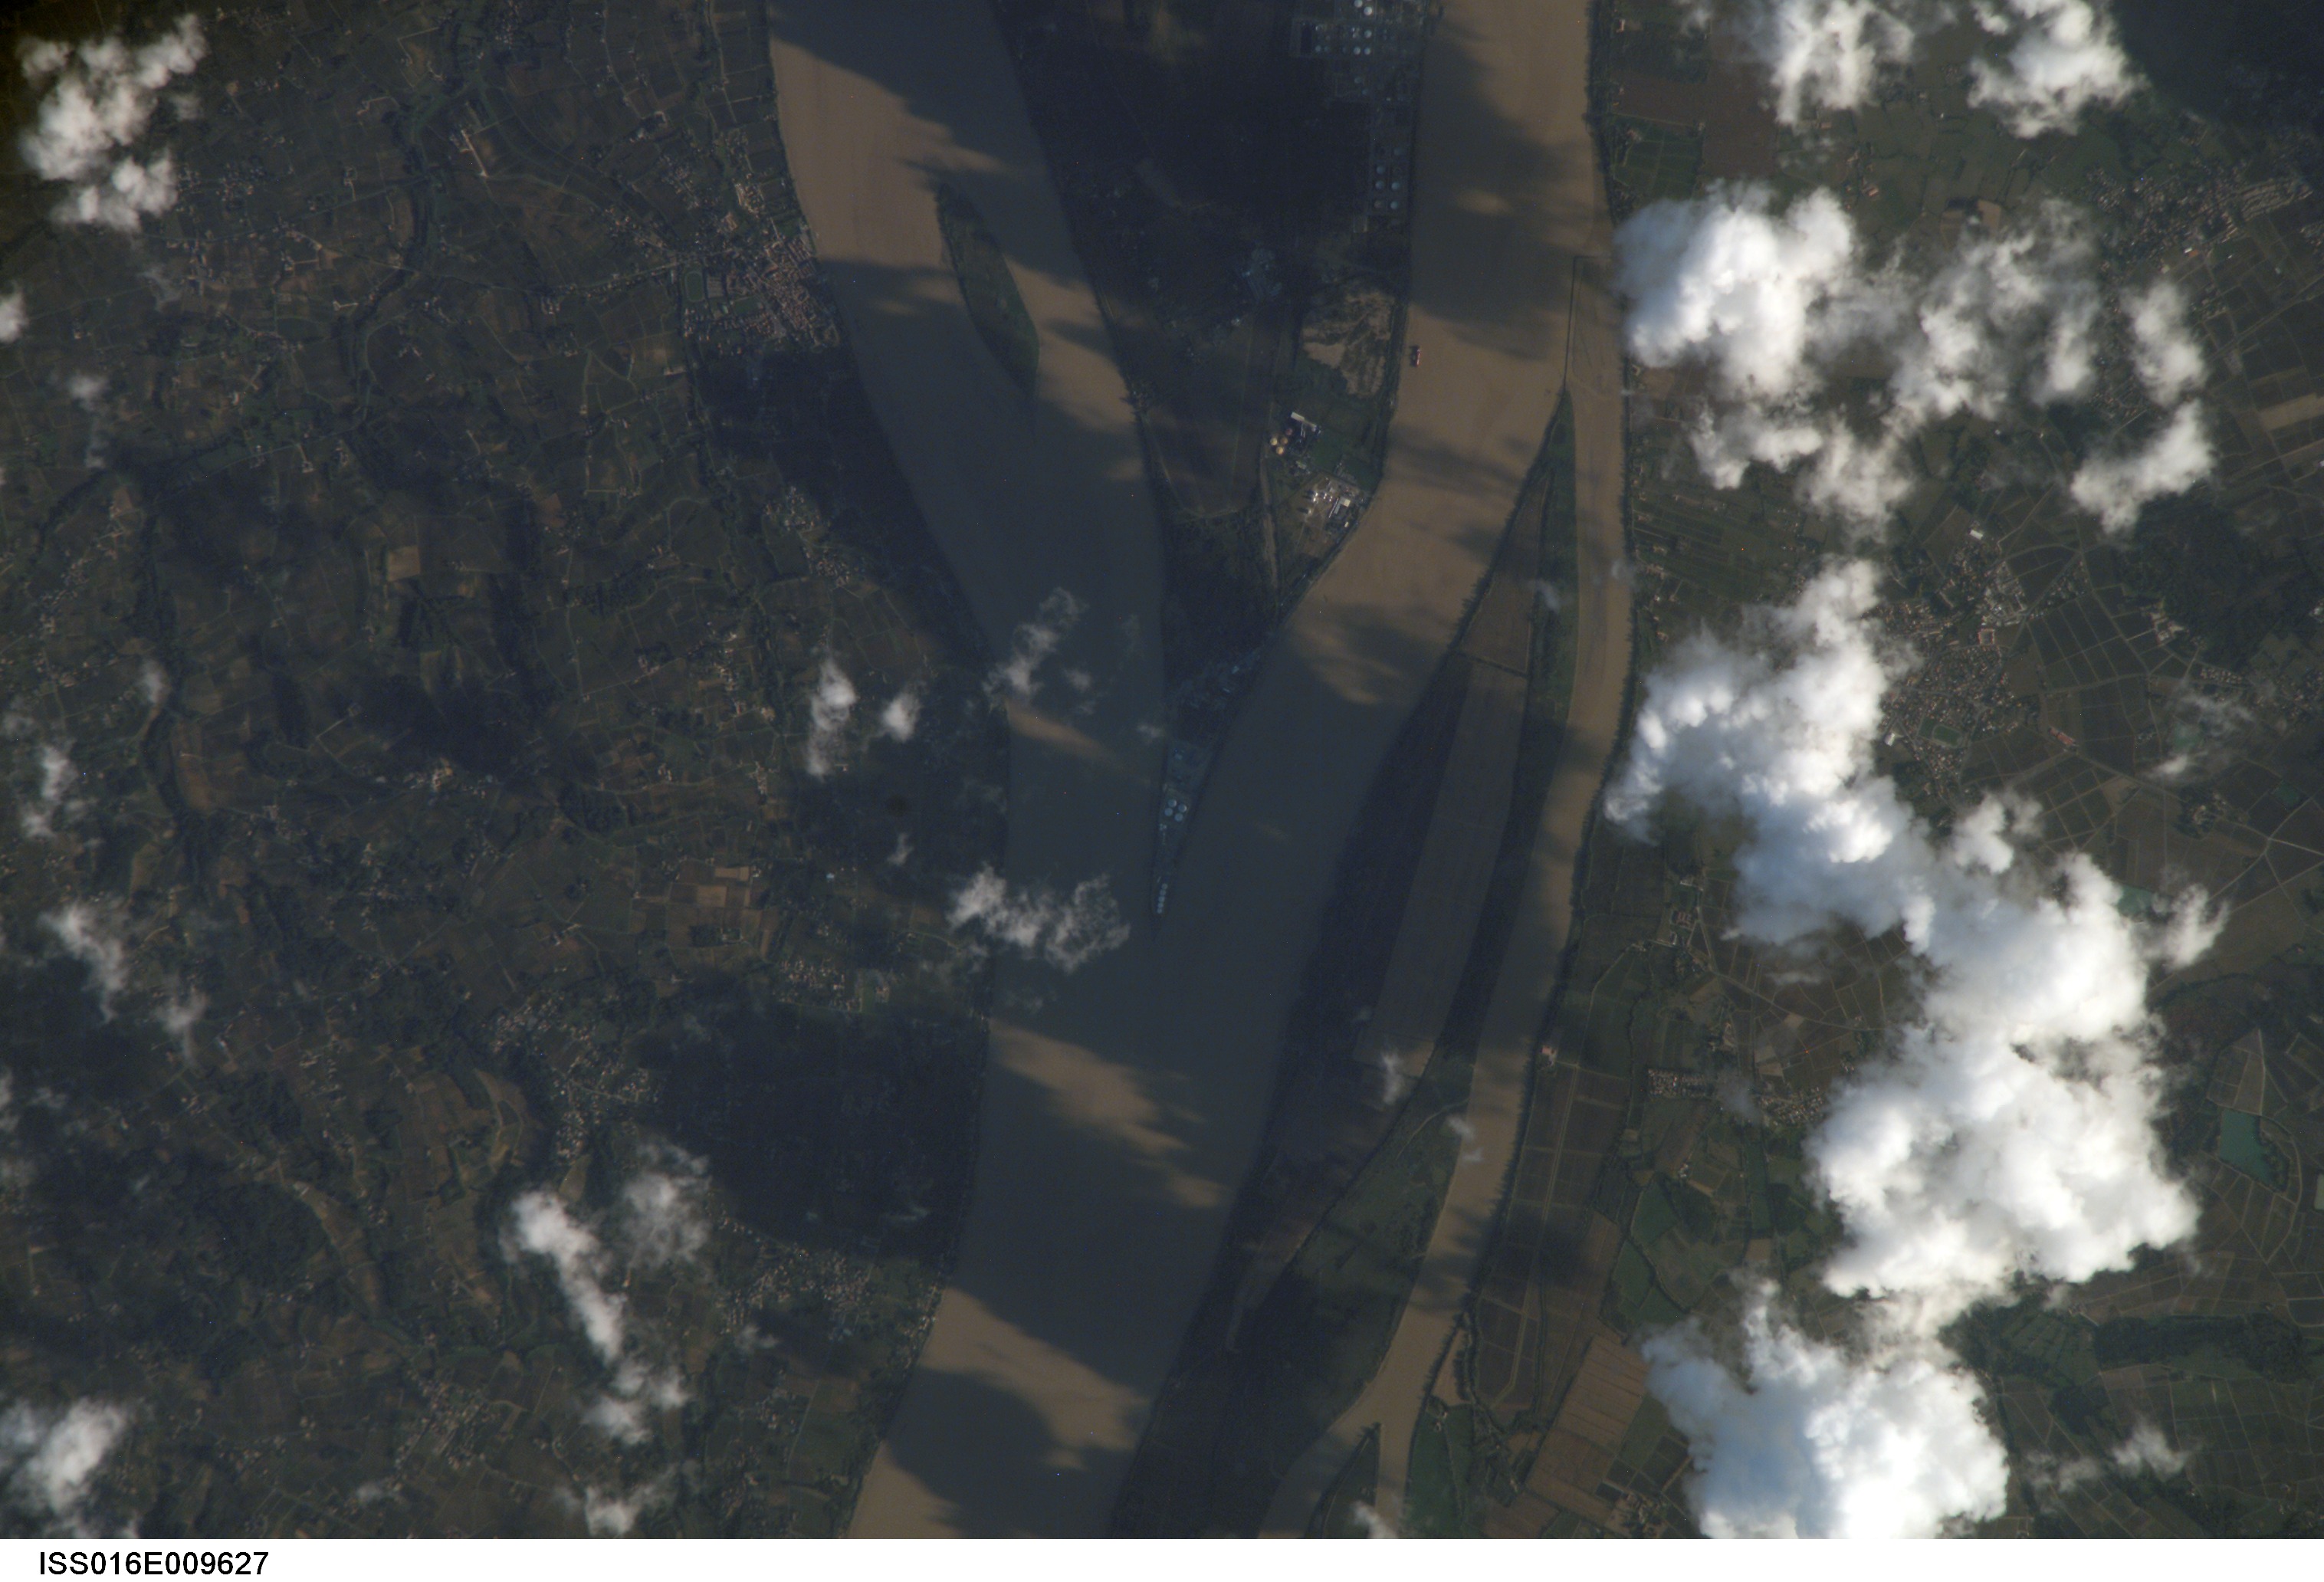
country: FRANCE
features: GIRONDE R., MARGAUX, AGR.
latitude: 45.0
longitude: -0.6
